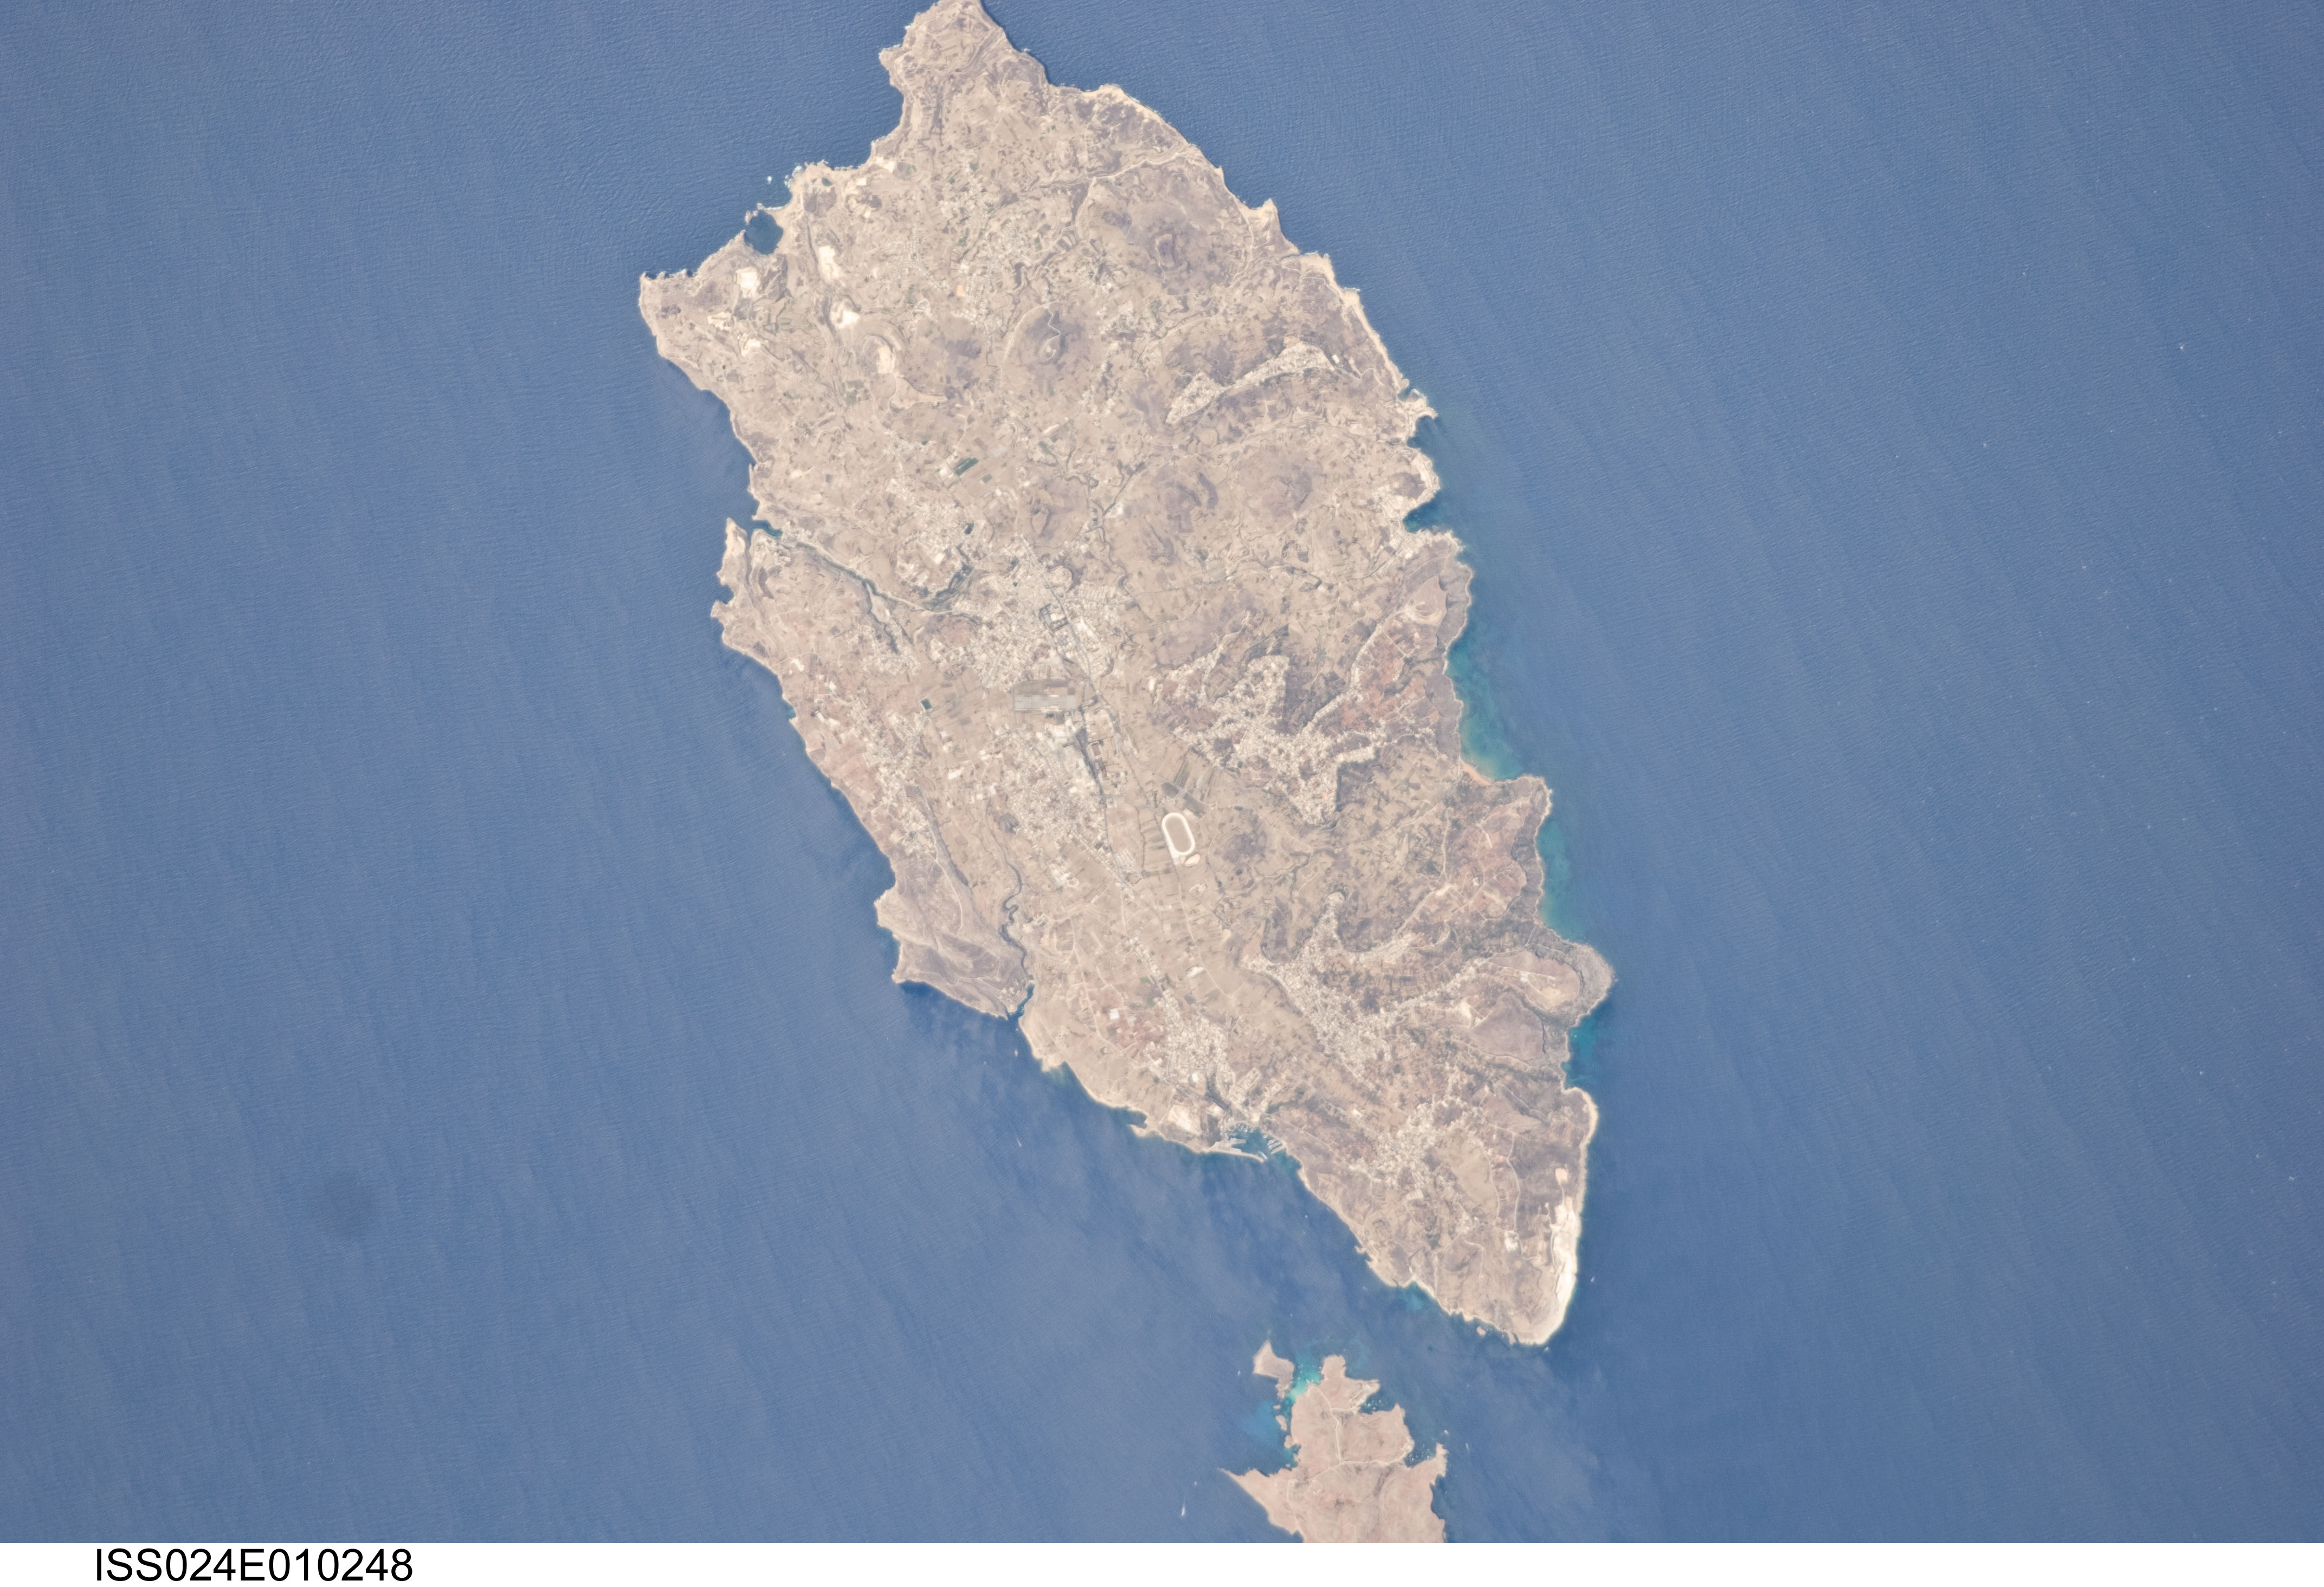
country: MALTA
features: GOZO I., COMINO I., MEDITERRANEAN SEA
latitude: 36.0
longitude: 14.3
